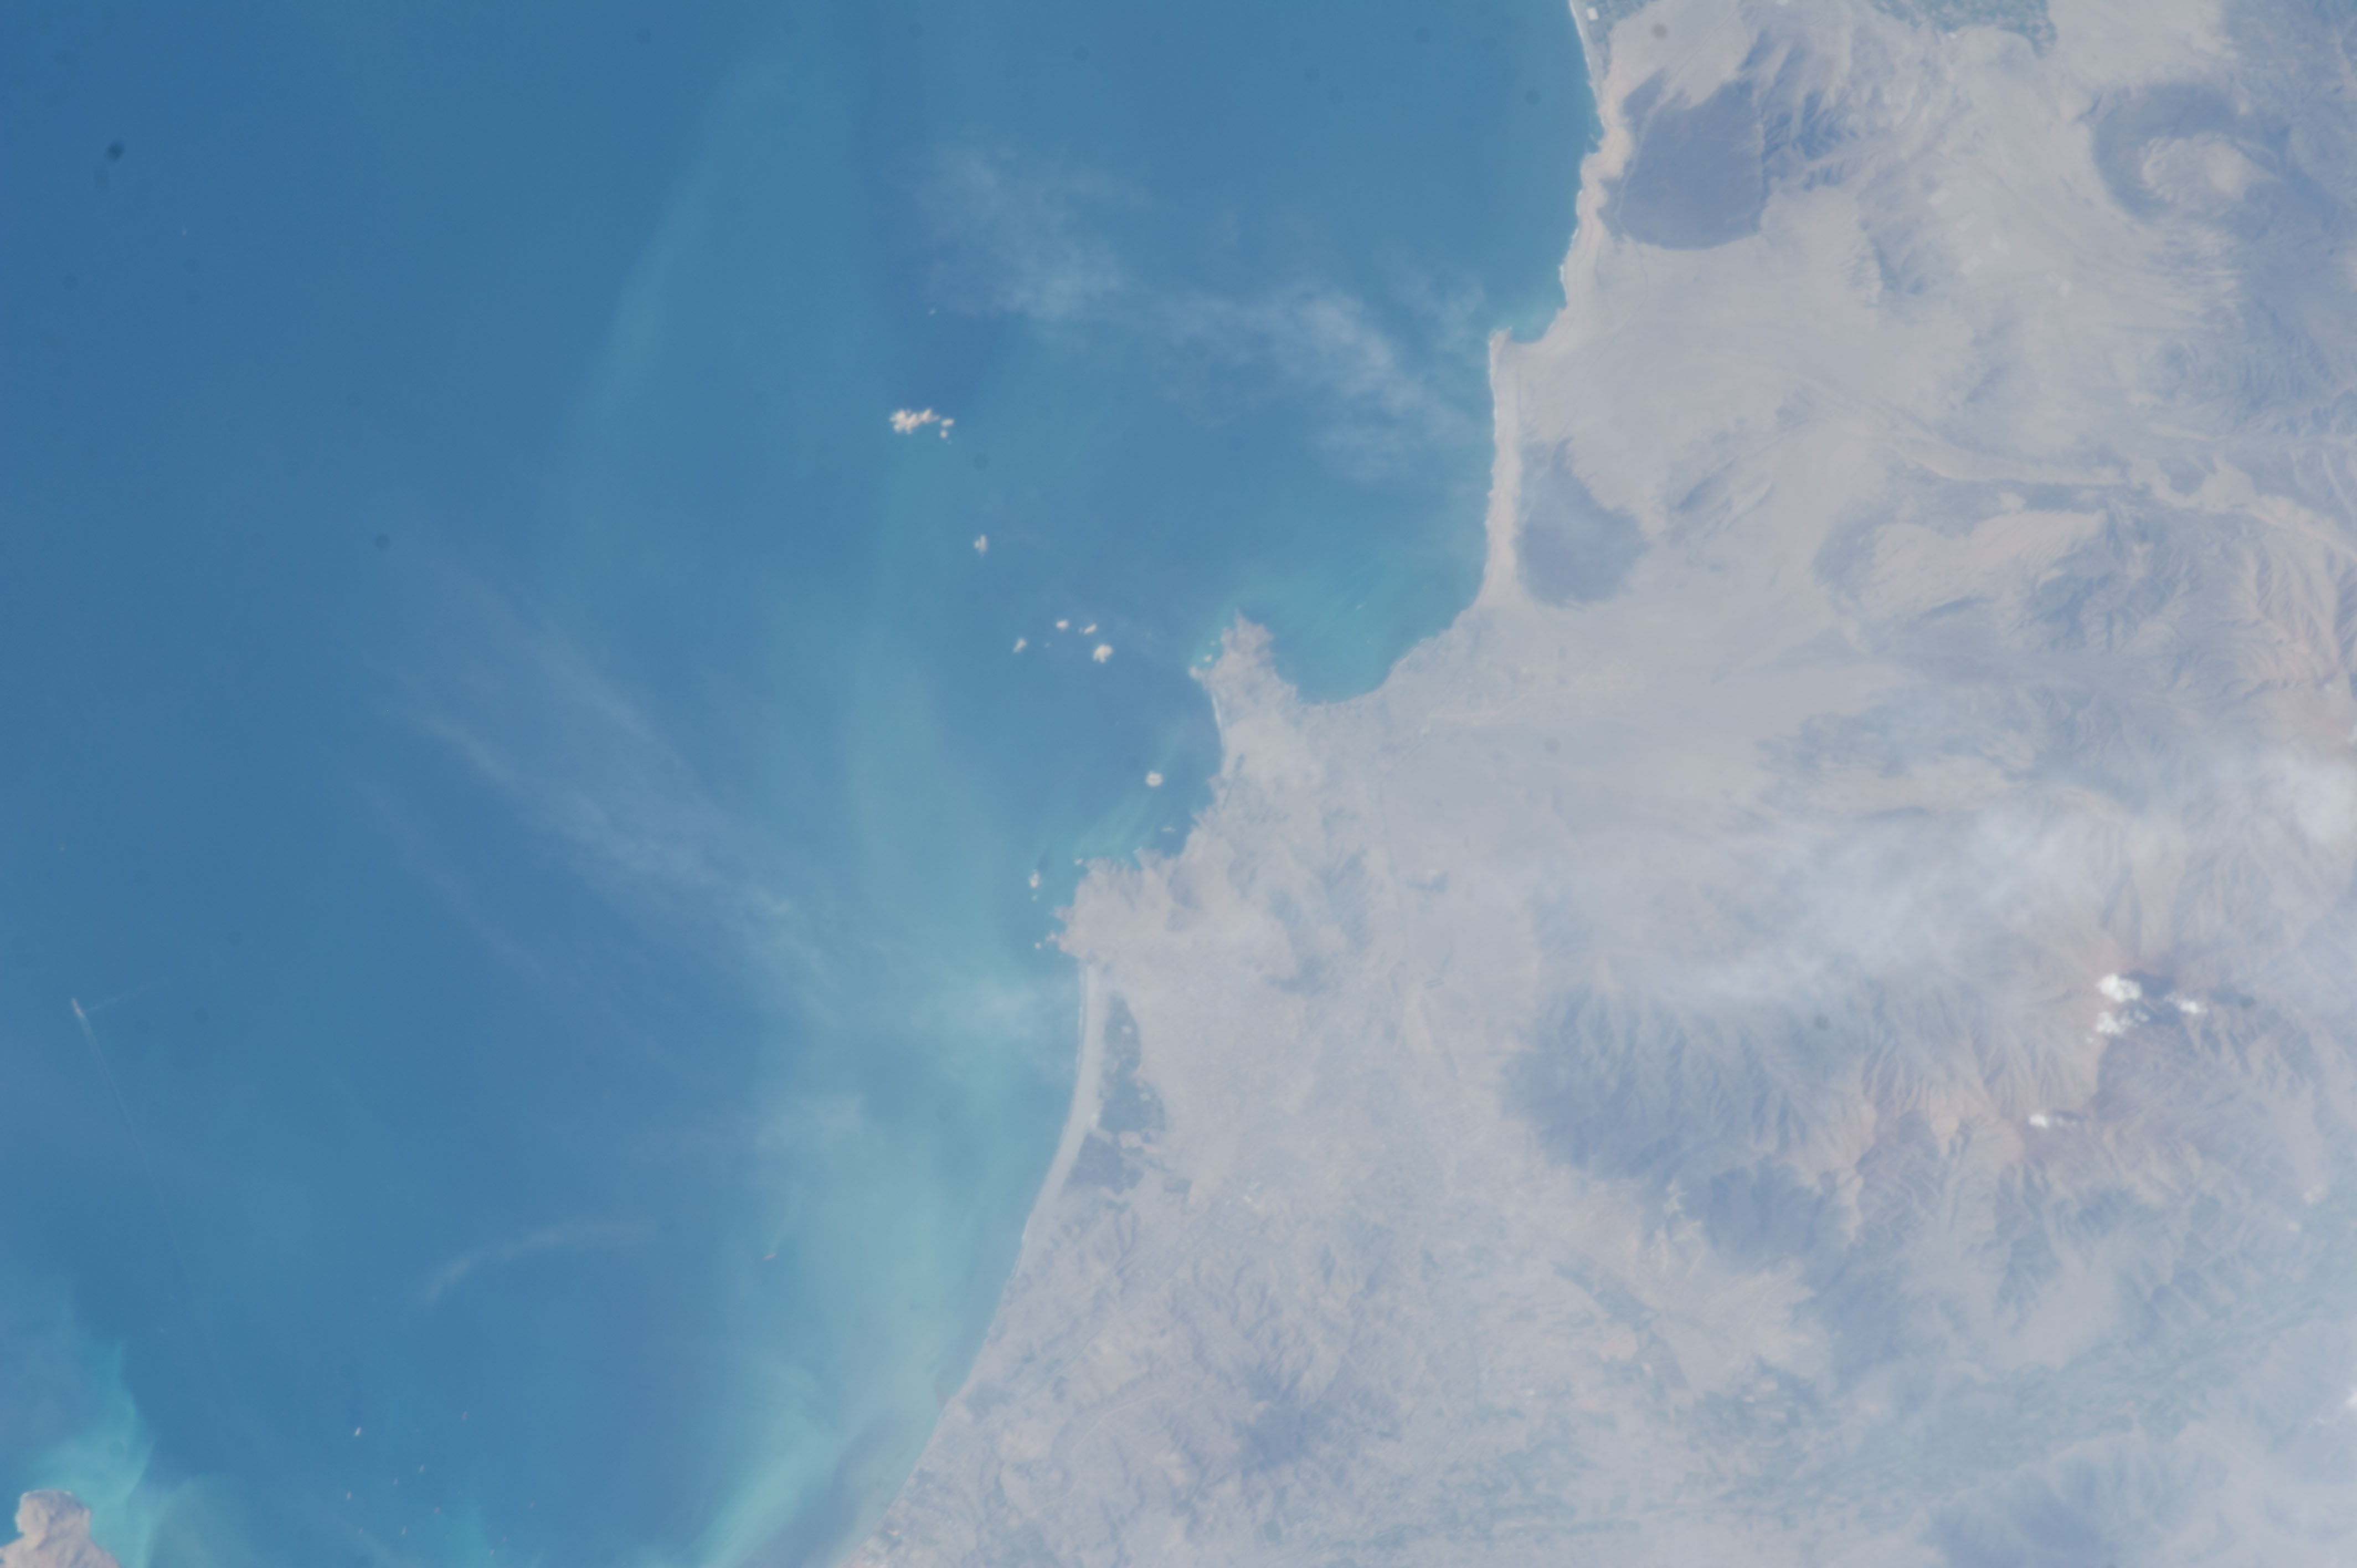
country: PERU
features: SANTA ROSA, MTS., BAY OF CALLAO
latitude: -11.9
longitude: -77.1
